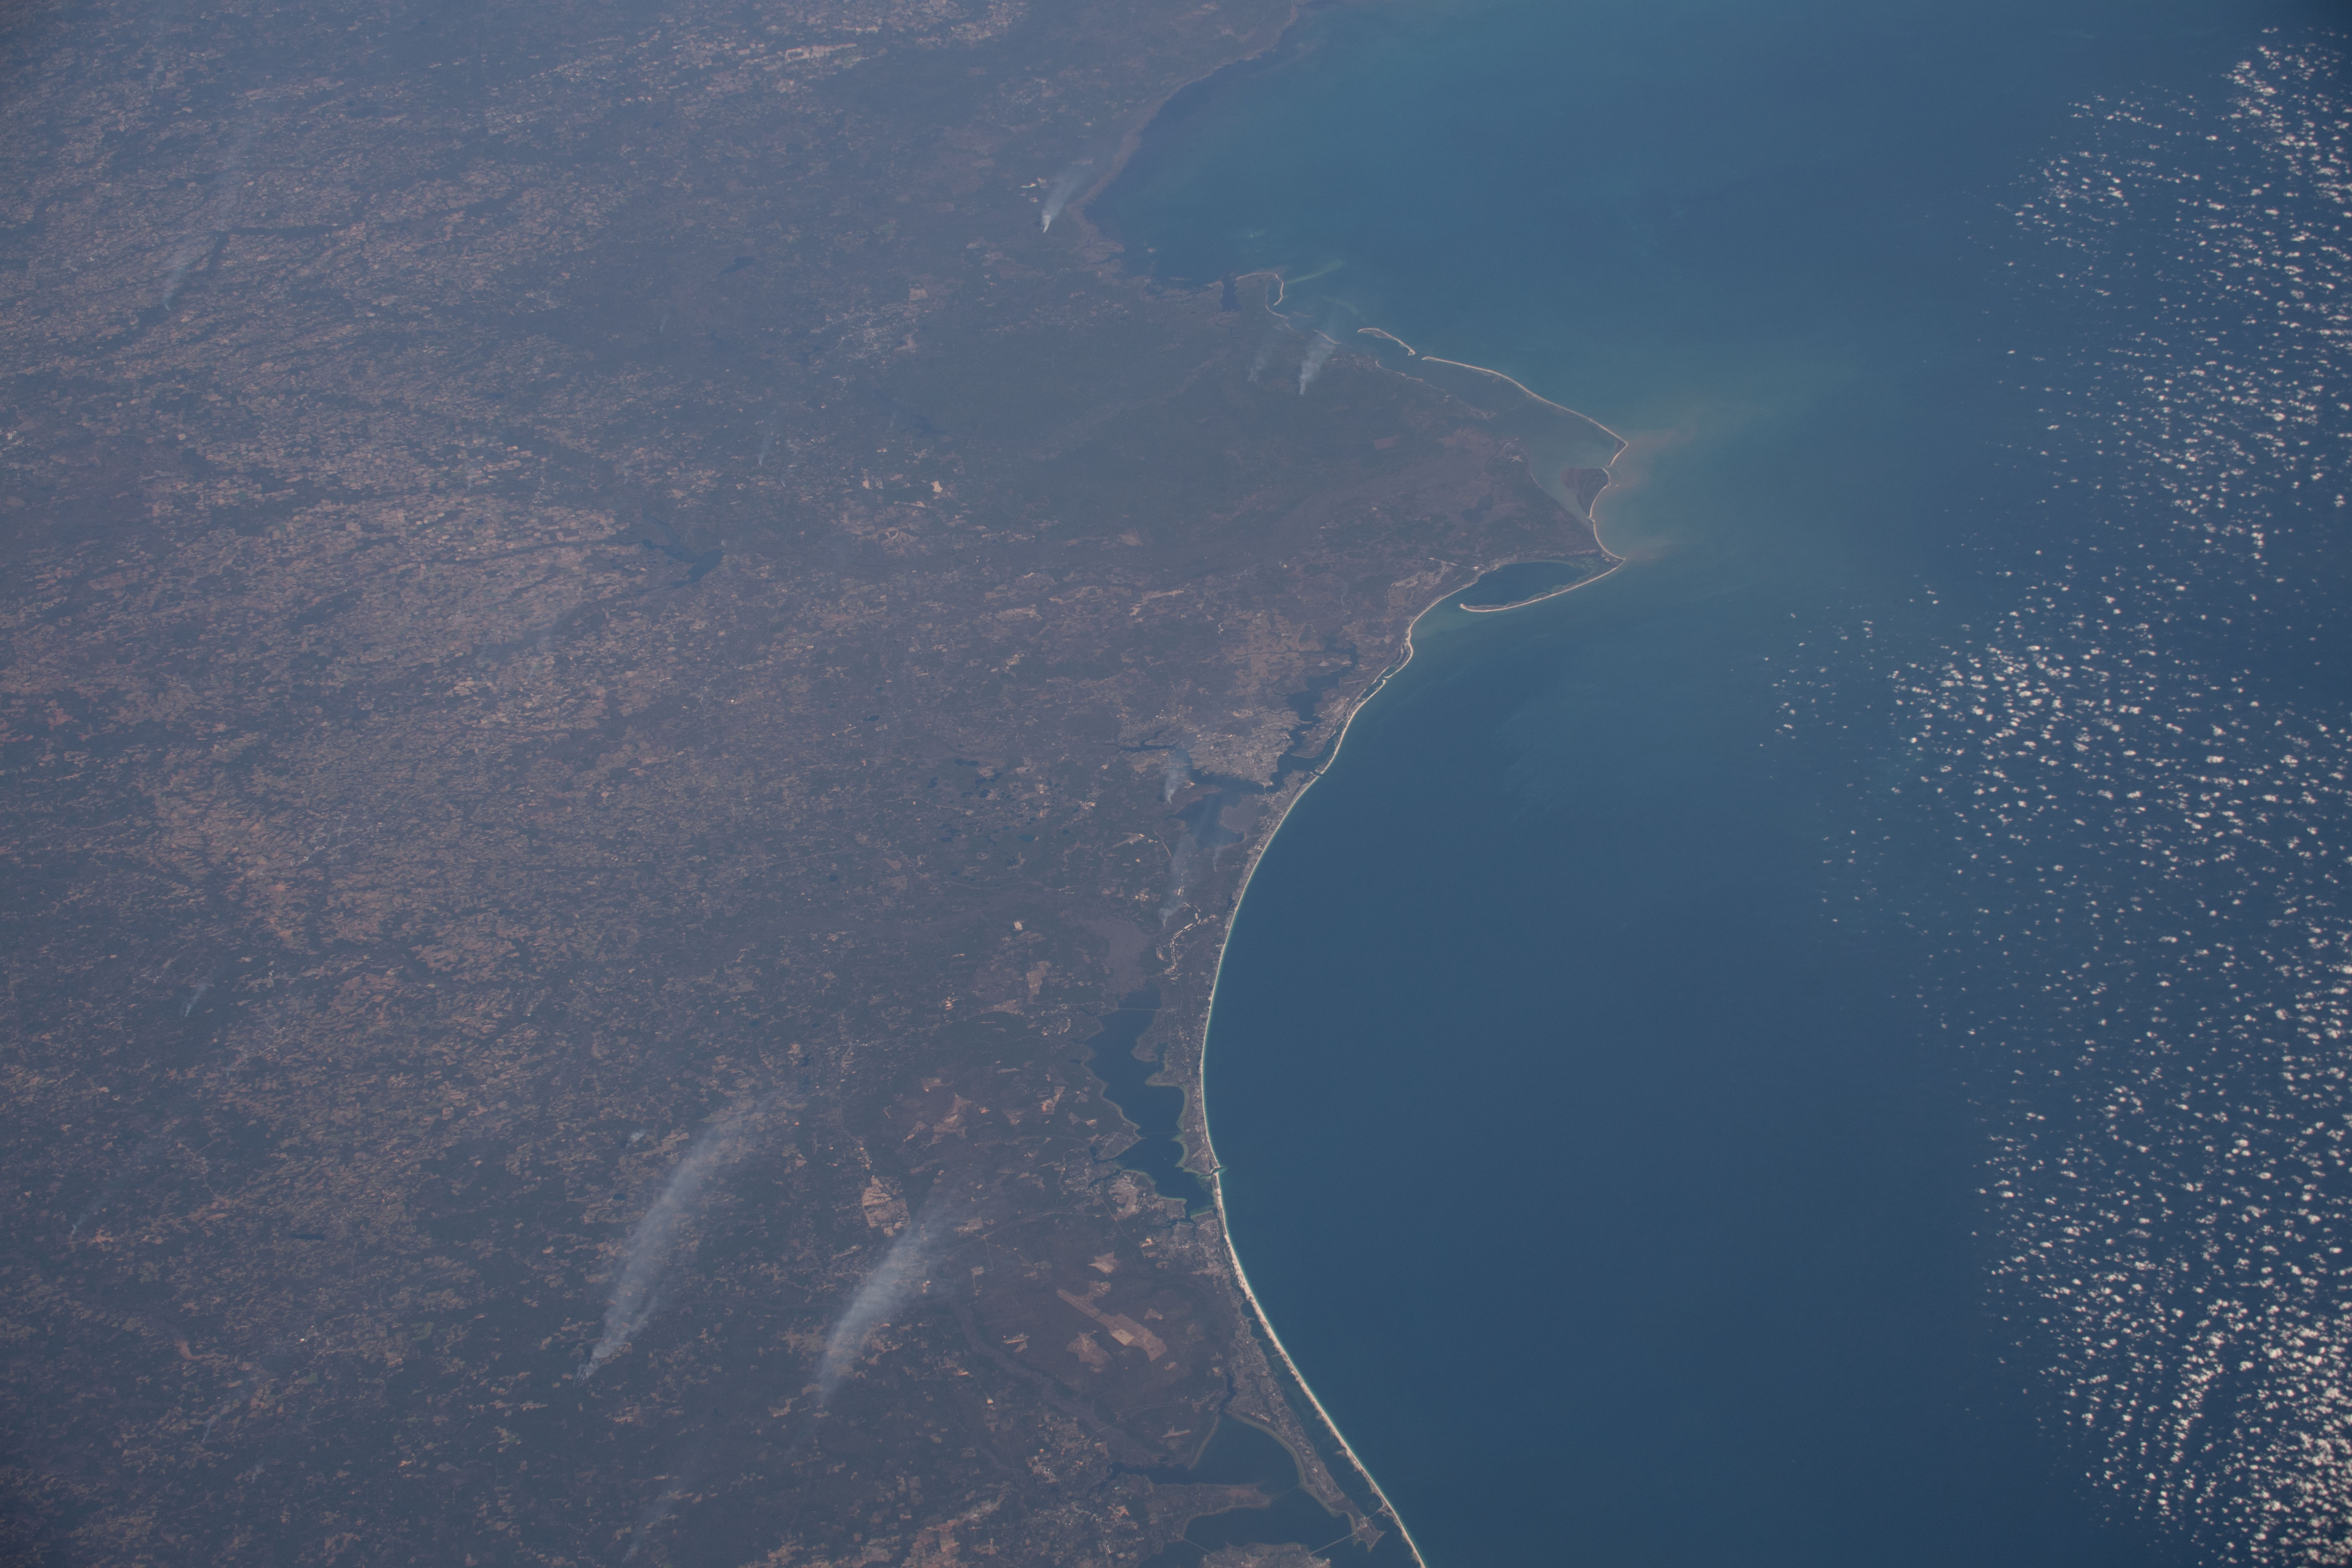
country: USA-FLORIDA
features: APALACHICOLA RIVER WILDLIFE AND ENVIRONMENTAL AREA, SAINT JOSEPH BAY, SAINT ANDREW BAY, APALACHICOLA BAY, CHOCTAWHATCHEE BAY, PENSACOLA BAY
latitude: 30.0
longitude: -85.5
